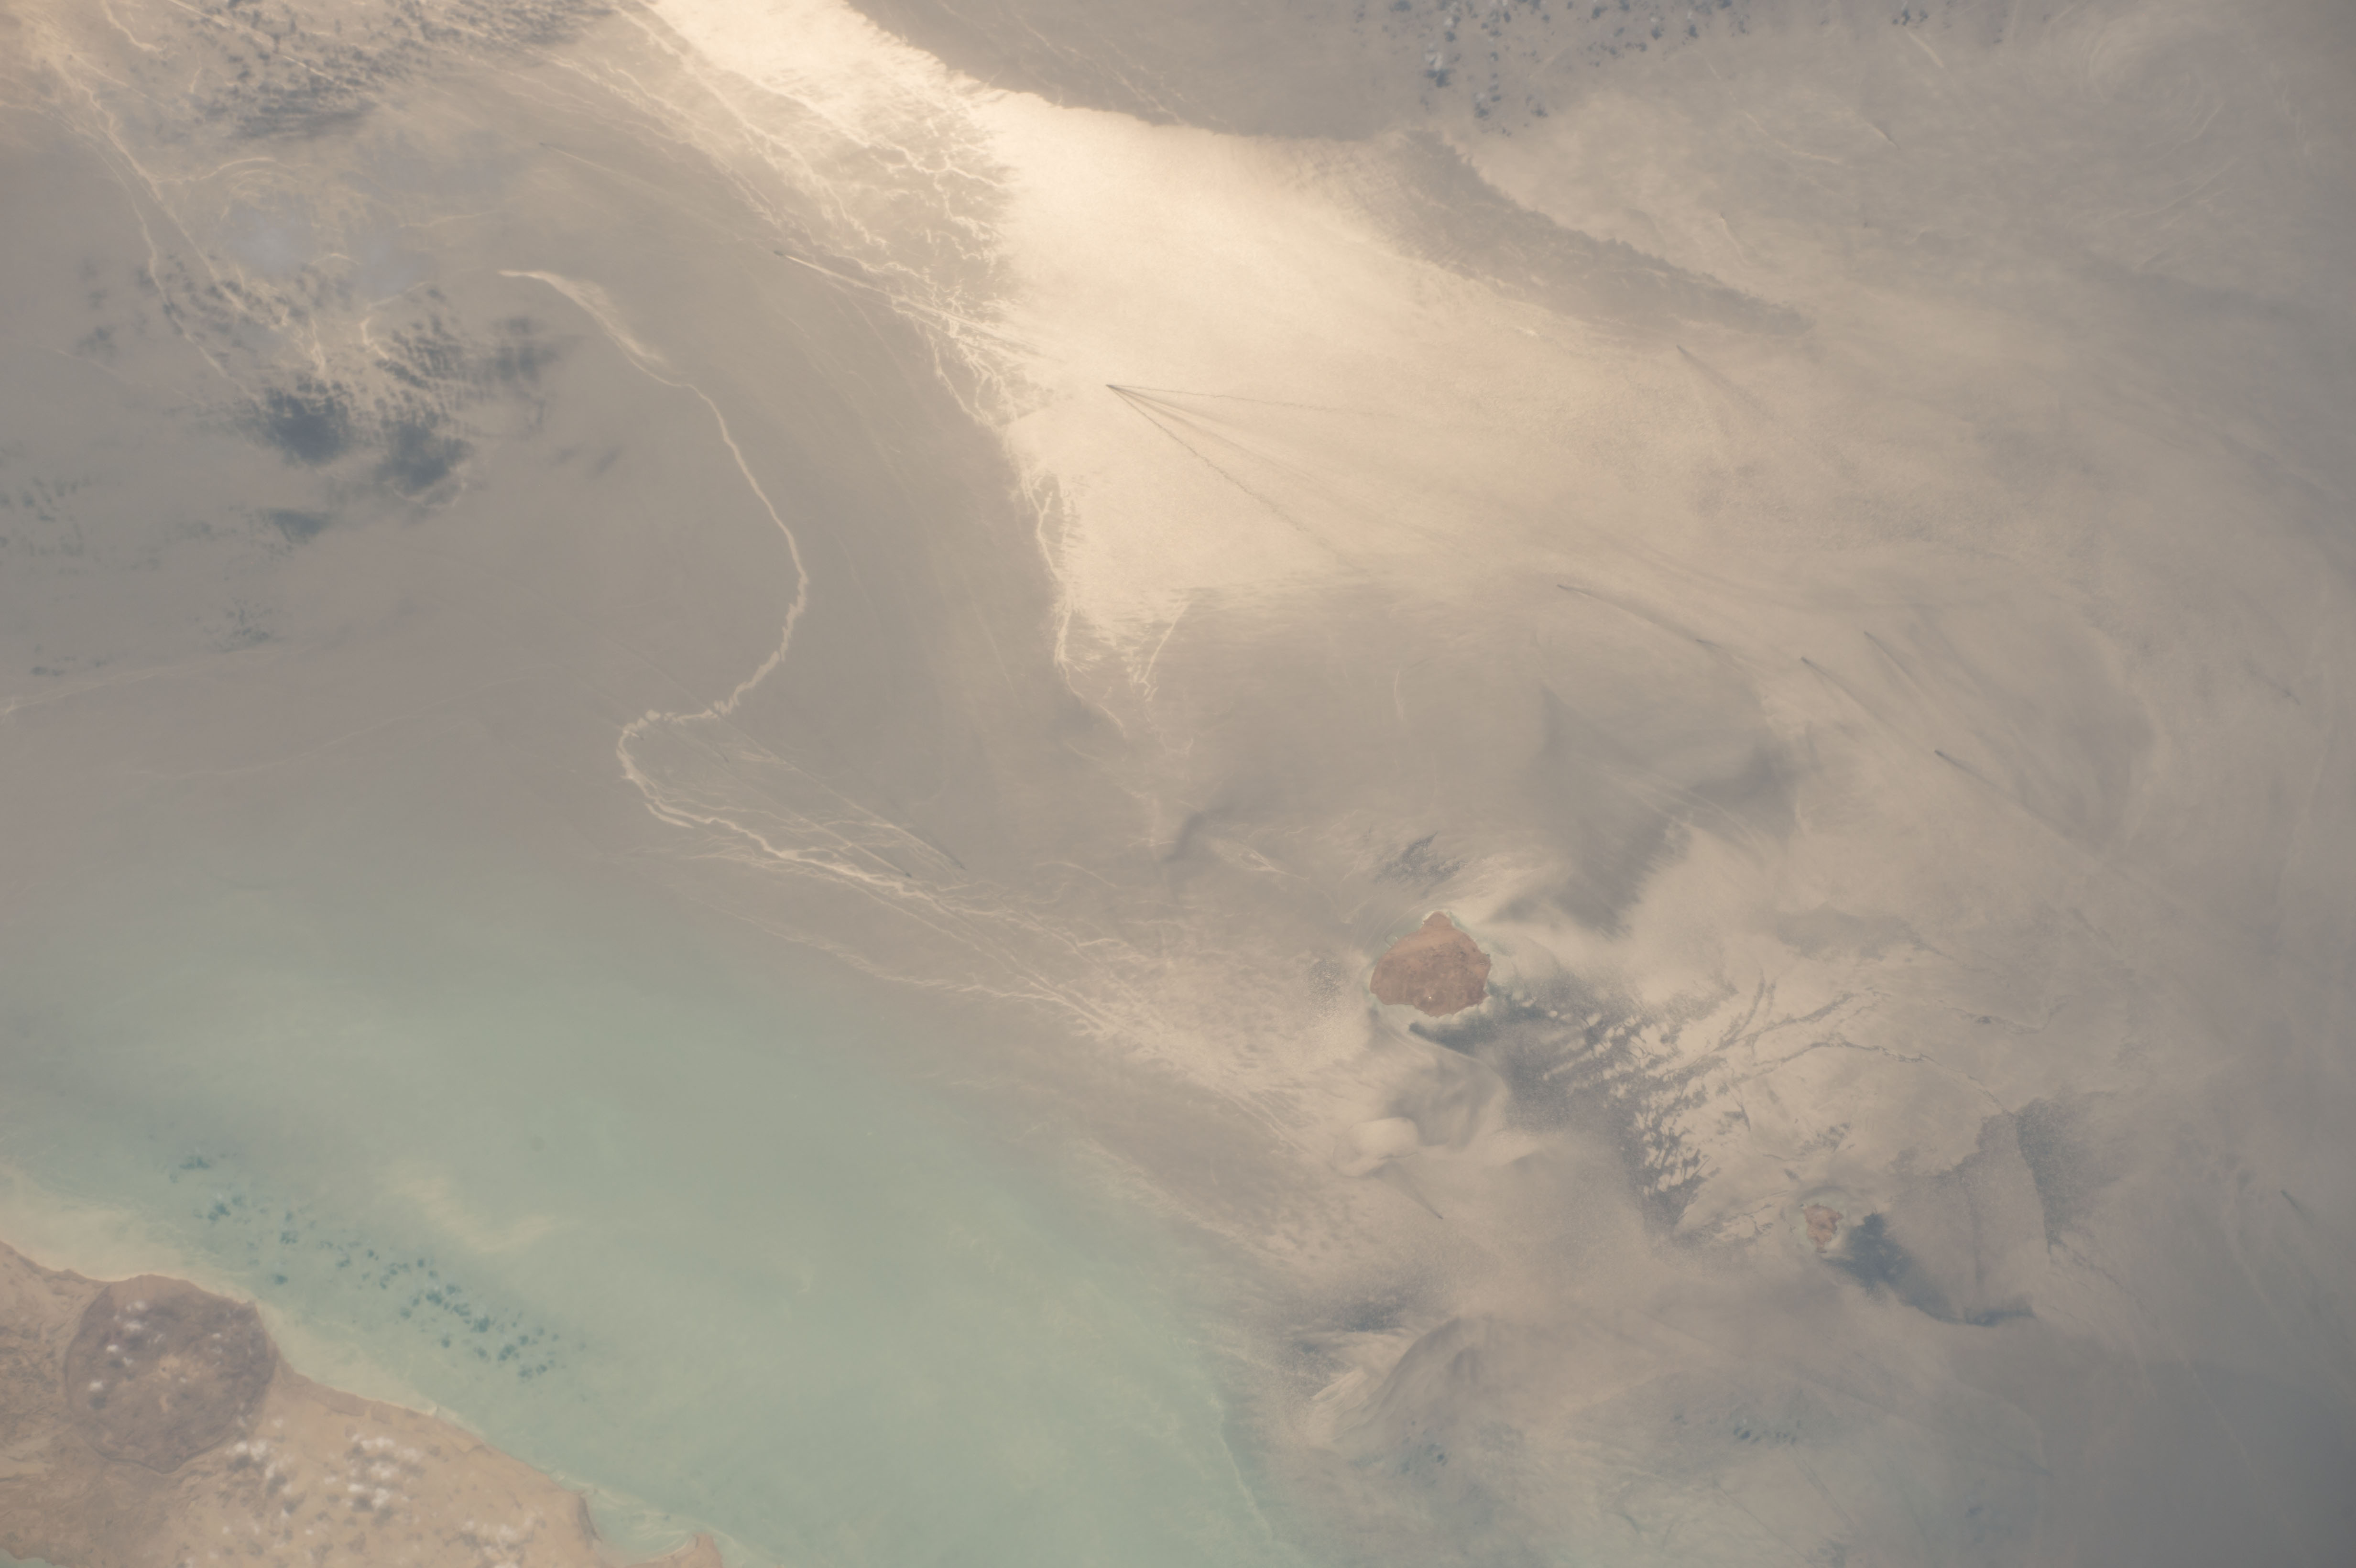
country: IRAN
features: LESSER TUNB,GREATER TUNB,PERSIAN GULF
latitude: 26.3
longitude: 55.4
